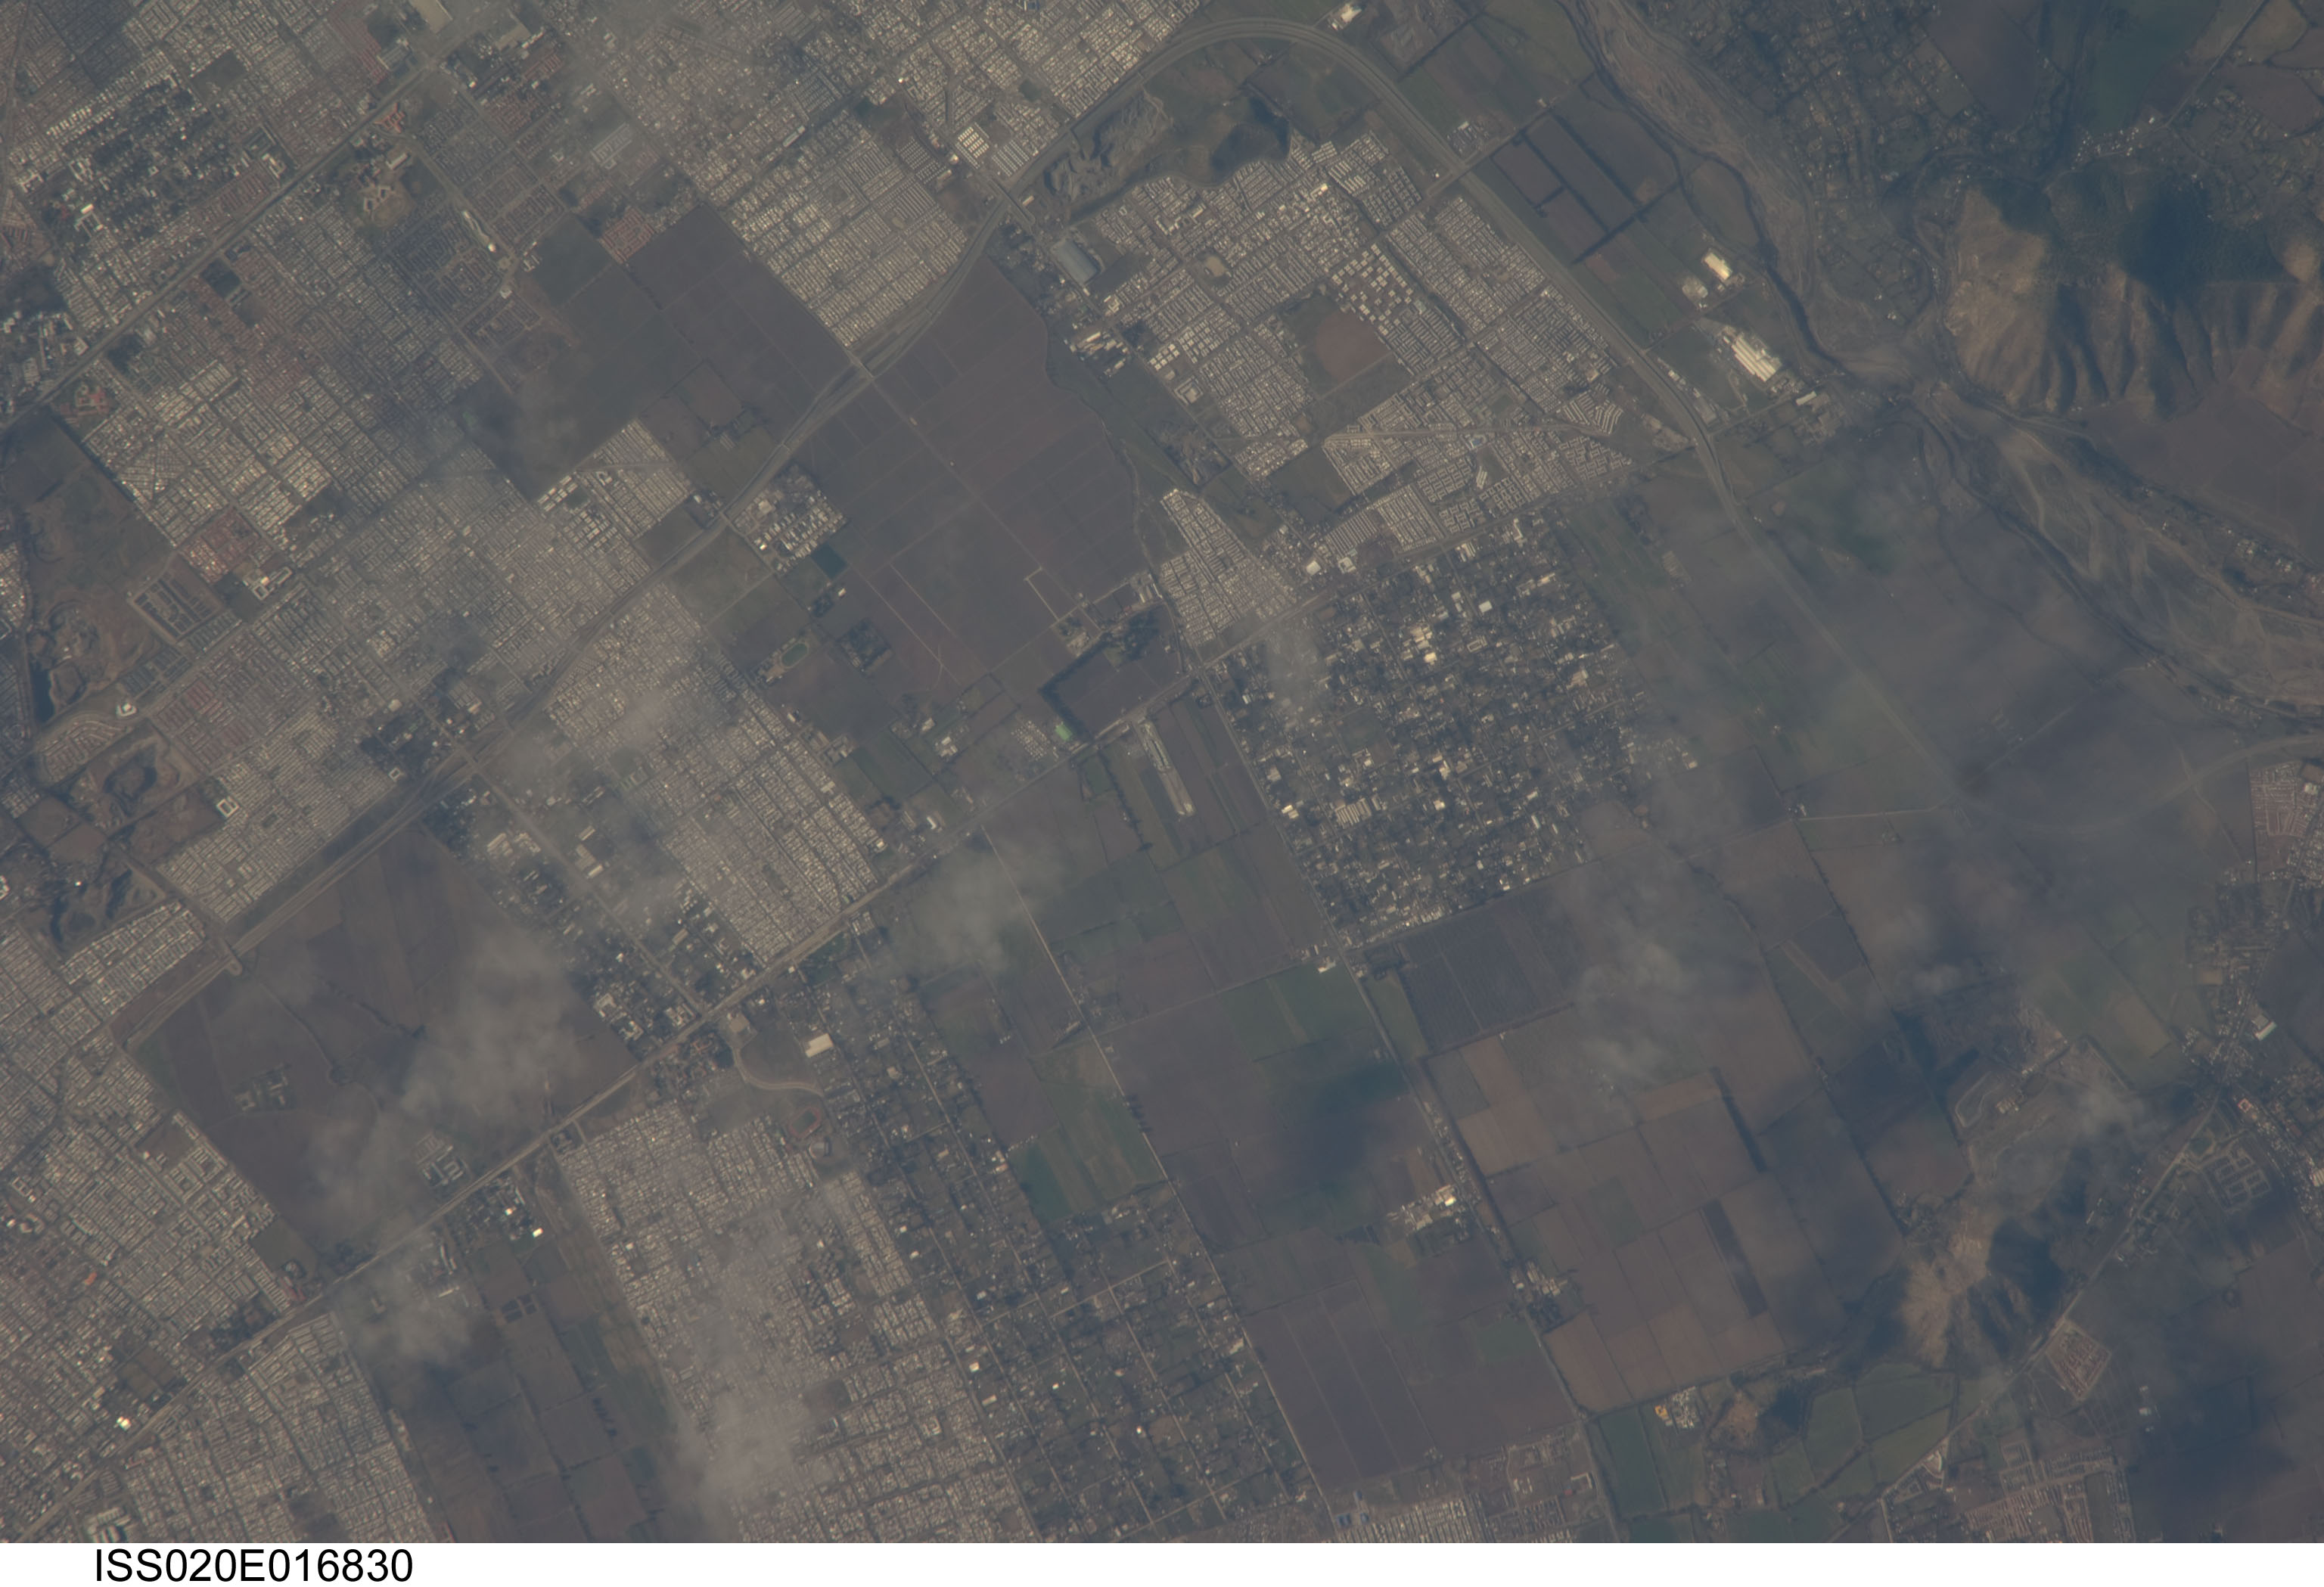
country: CHILE
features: SOUTHERN SANTIAGO, MAIPO R., AGR.
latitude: -33.6
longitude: -70.6
